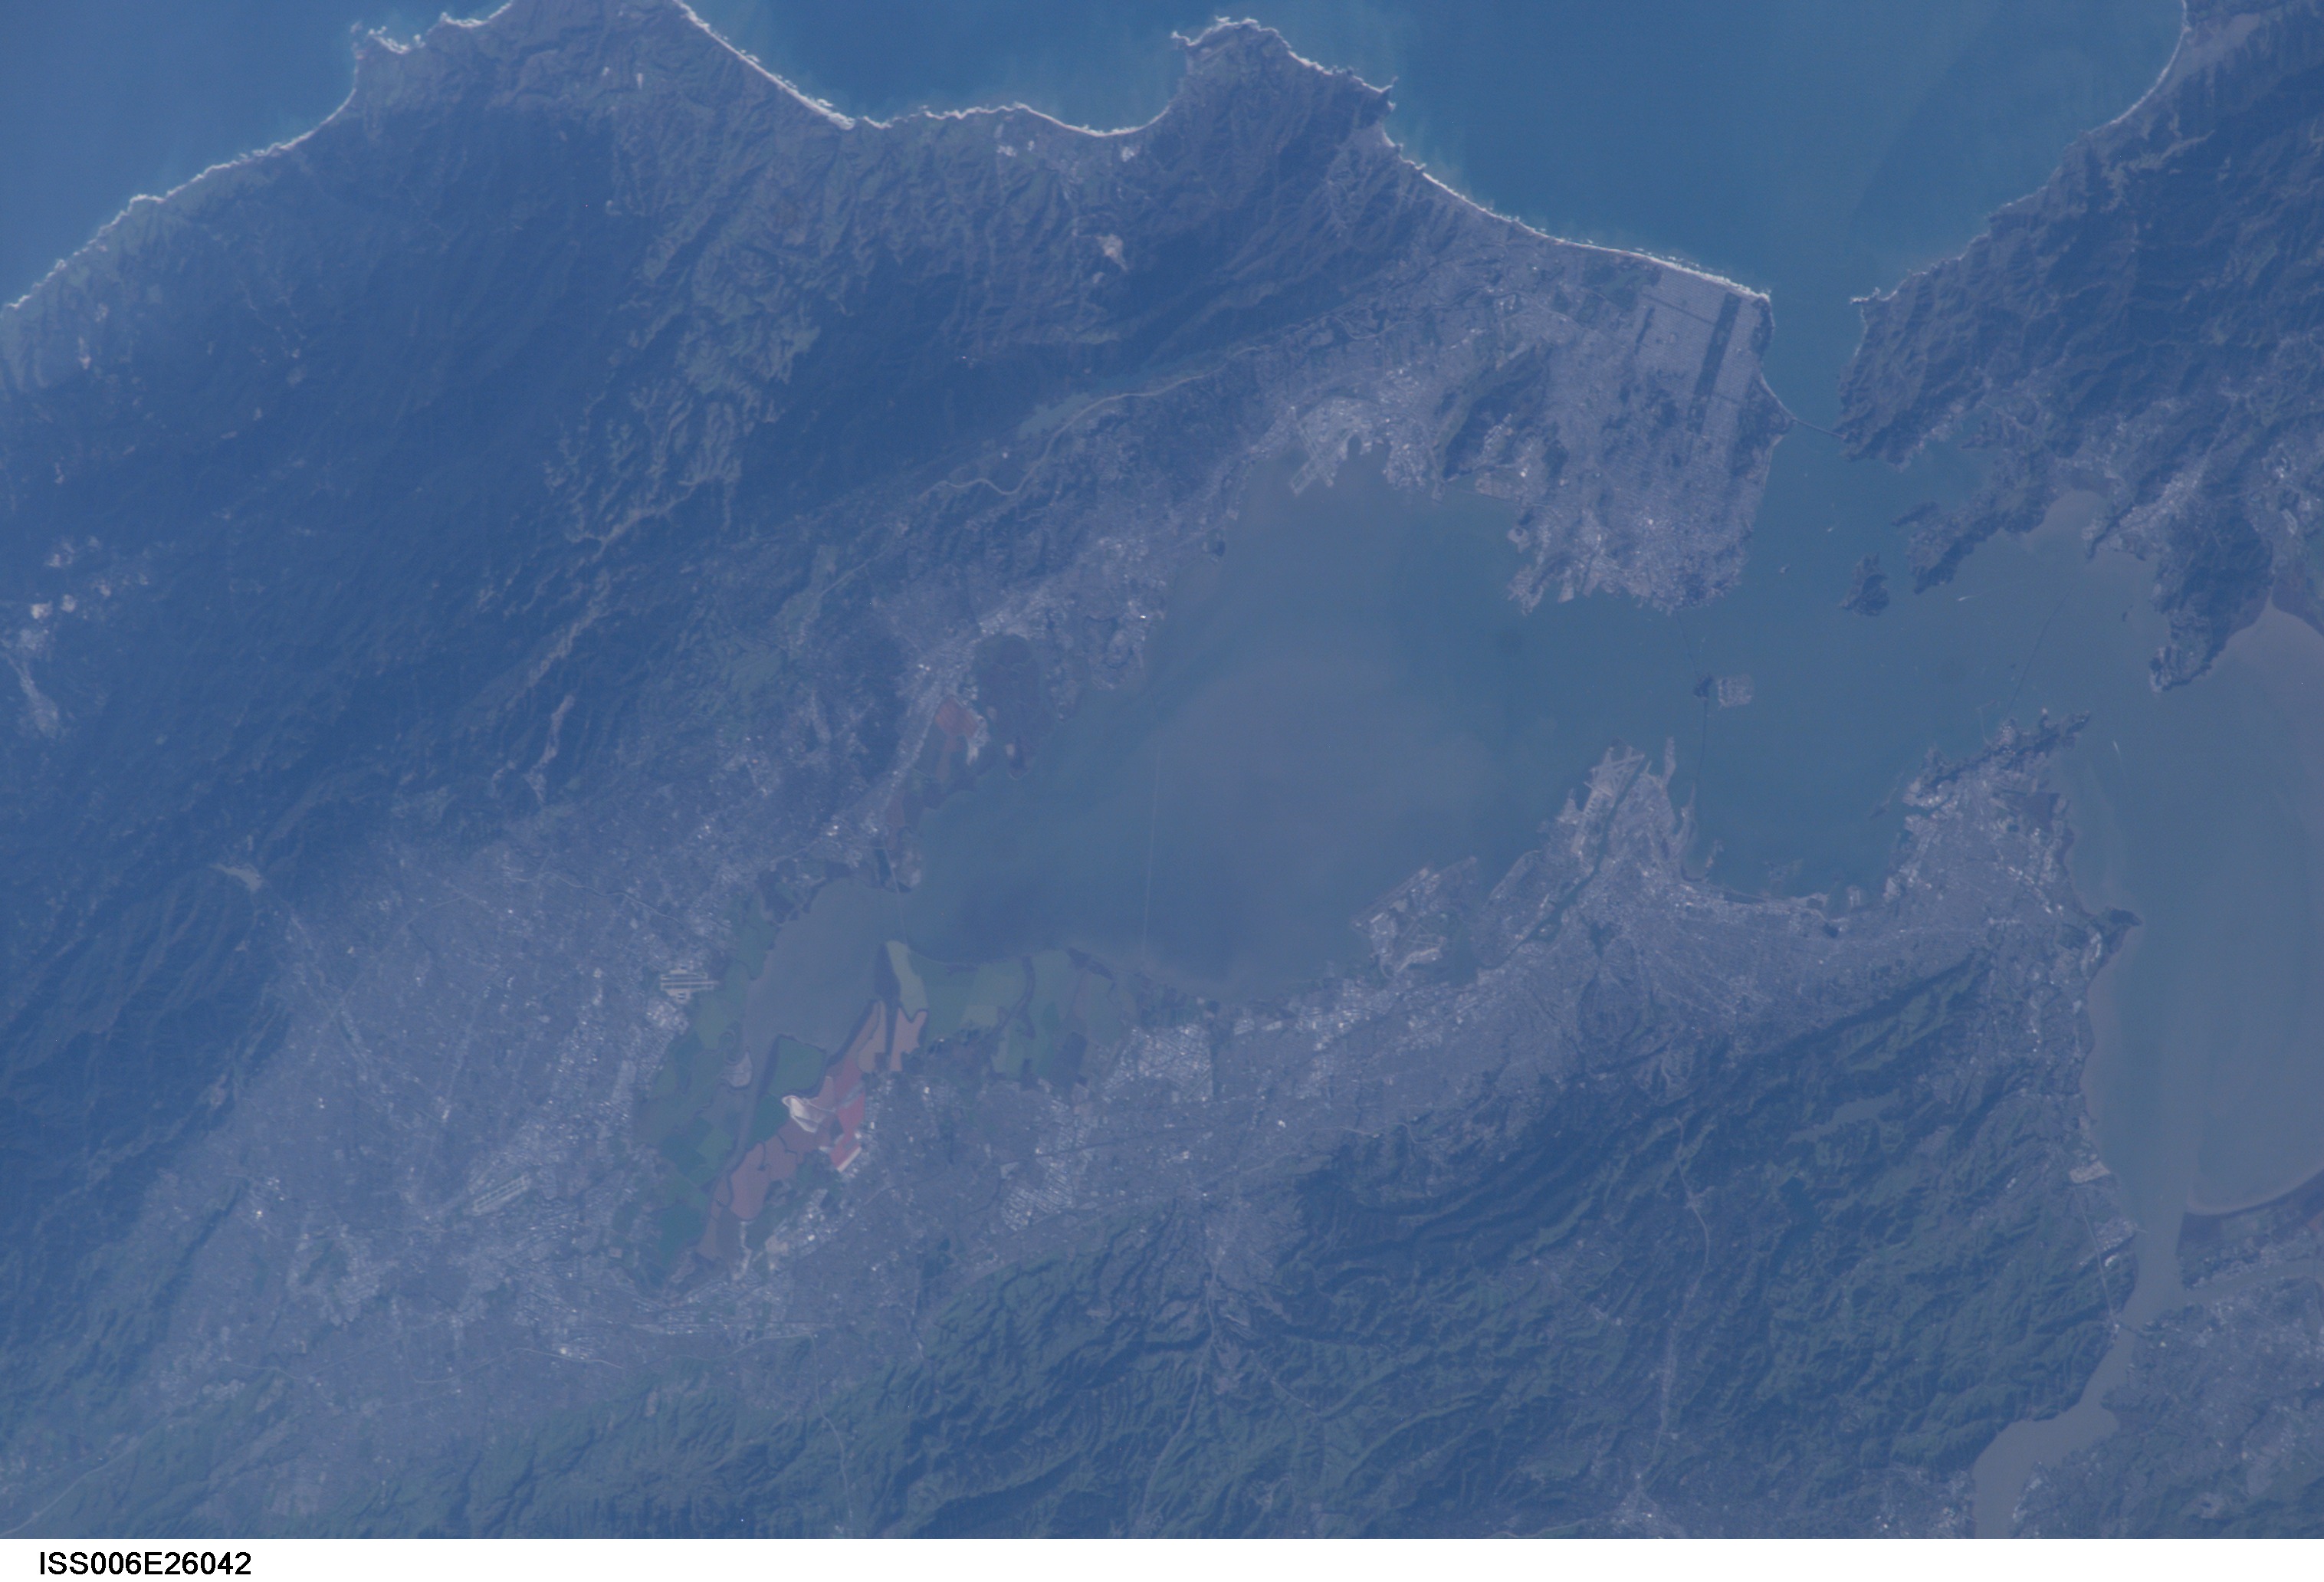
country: USA-CALIFORNIA
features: SAN FRANCISCO BAY
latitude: 37.5
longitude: -122.5
